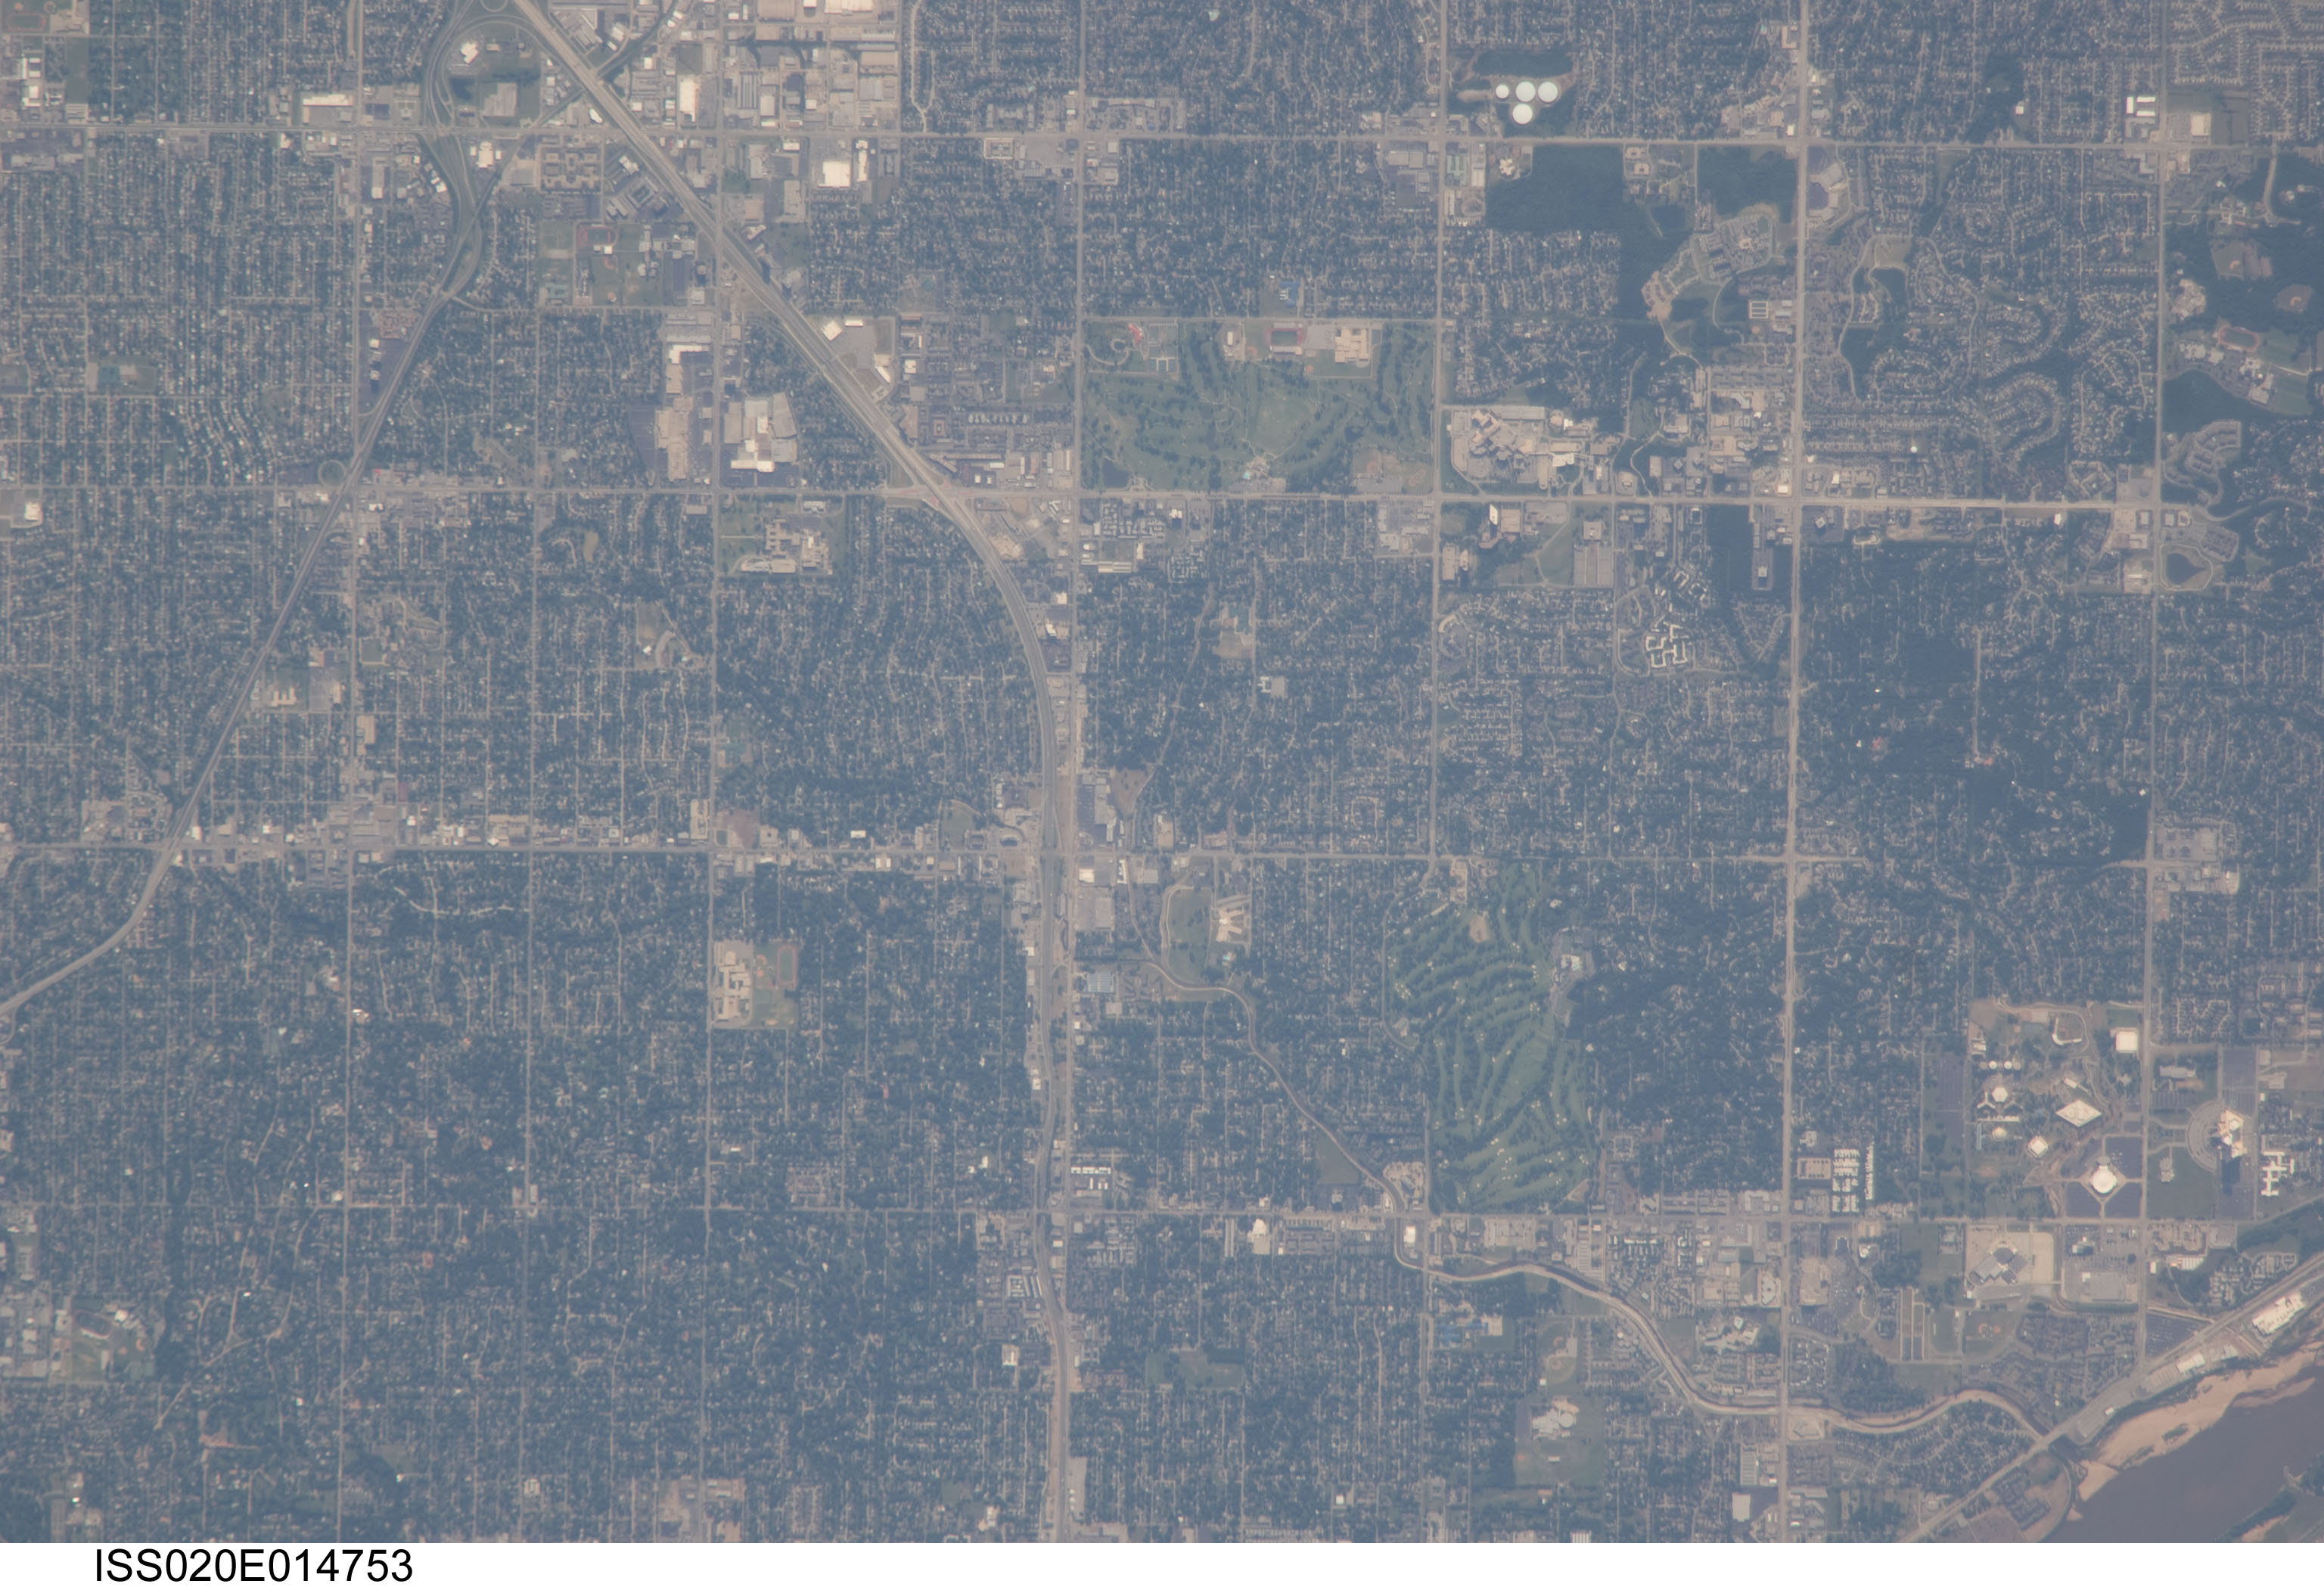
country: USA-OKLAHOMA
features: SAINT FRANCIS HOSPITAL,LAFORTUNE PARK,PROMENADE MALL,SOUTHERN HILLS COUNTRY CLUB,EDISON PREPARATORY SCHOOL,OU-TULSA,SOUTHERN HILL VIEW,ARKANSAS RIVER,OKLAHOMA,SOUTHROADS SHOPPING CENTER,INTERSTATE 44,JOE CREEK,TULSA OK
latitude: 36.1
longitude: -95.9
